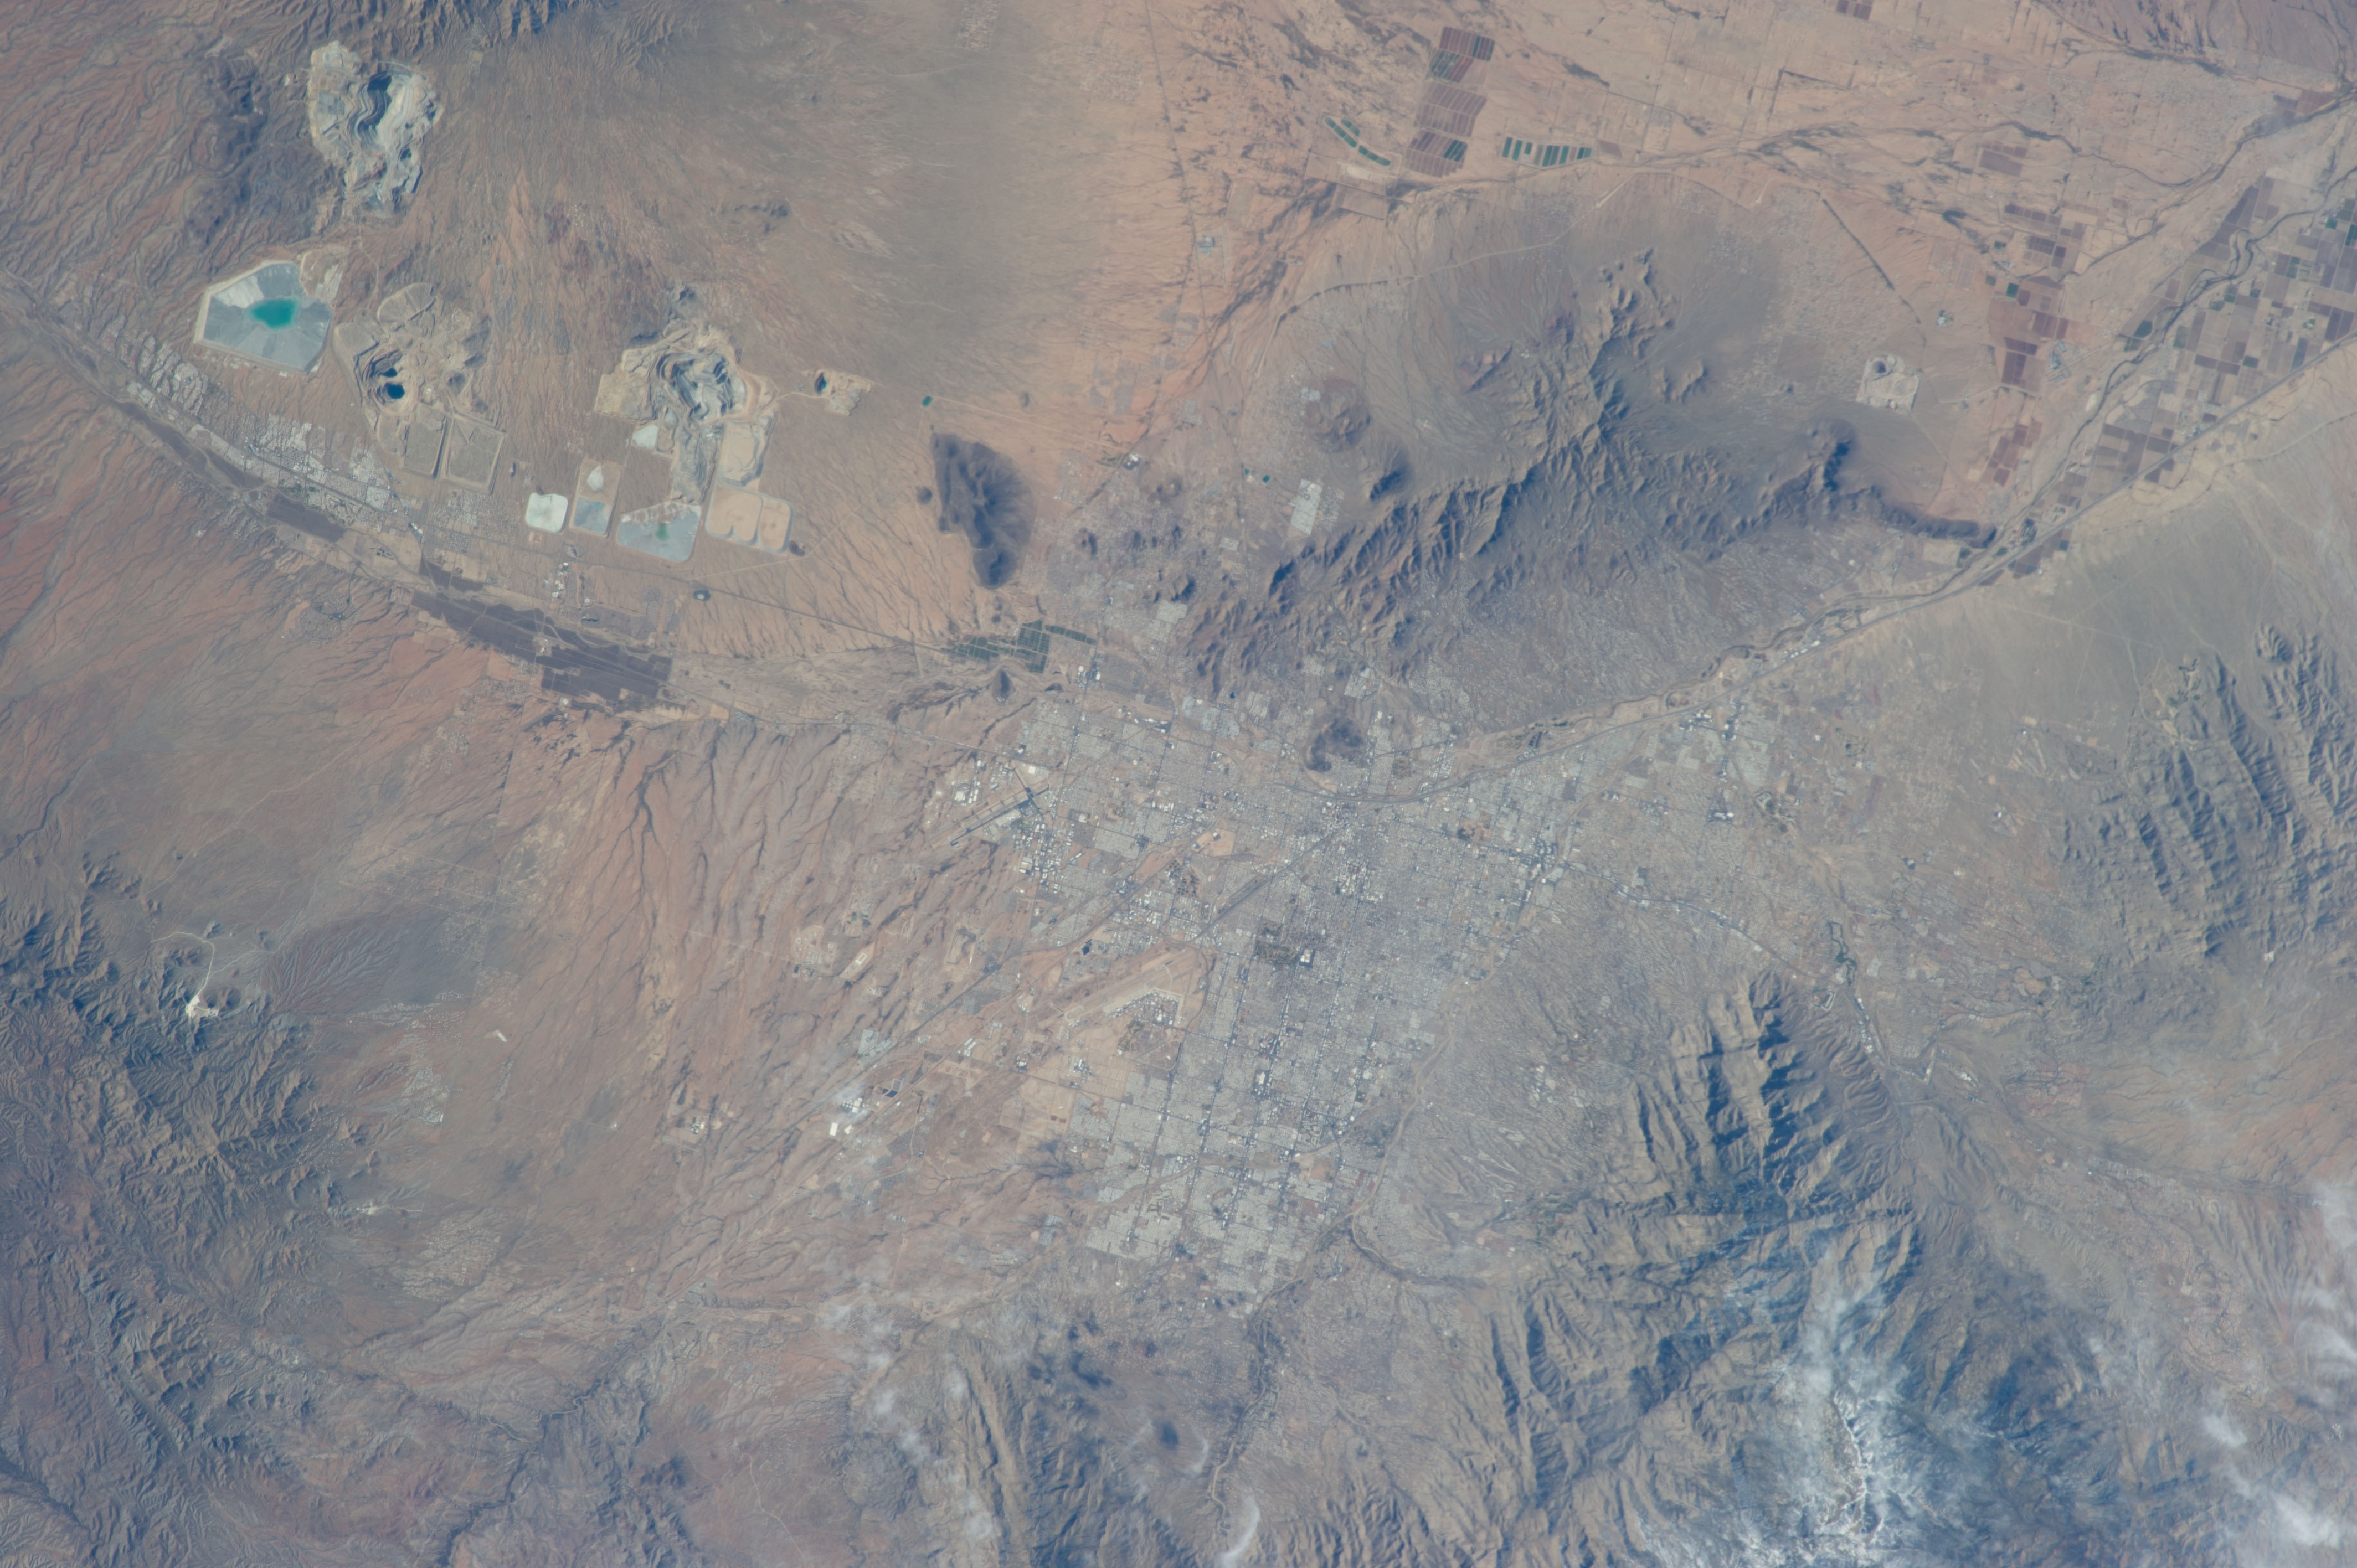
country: USA-ARIZONA
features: TUCSON, SANTA CRUZ R. V., TUCSON MTS., MINES, SANTA CATALINA MTS., SNOW
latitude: 32.2
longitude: -111.0
